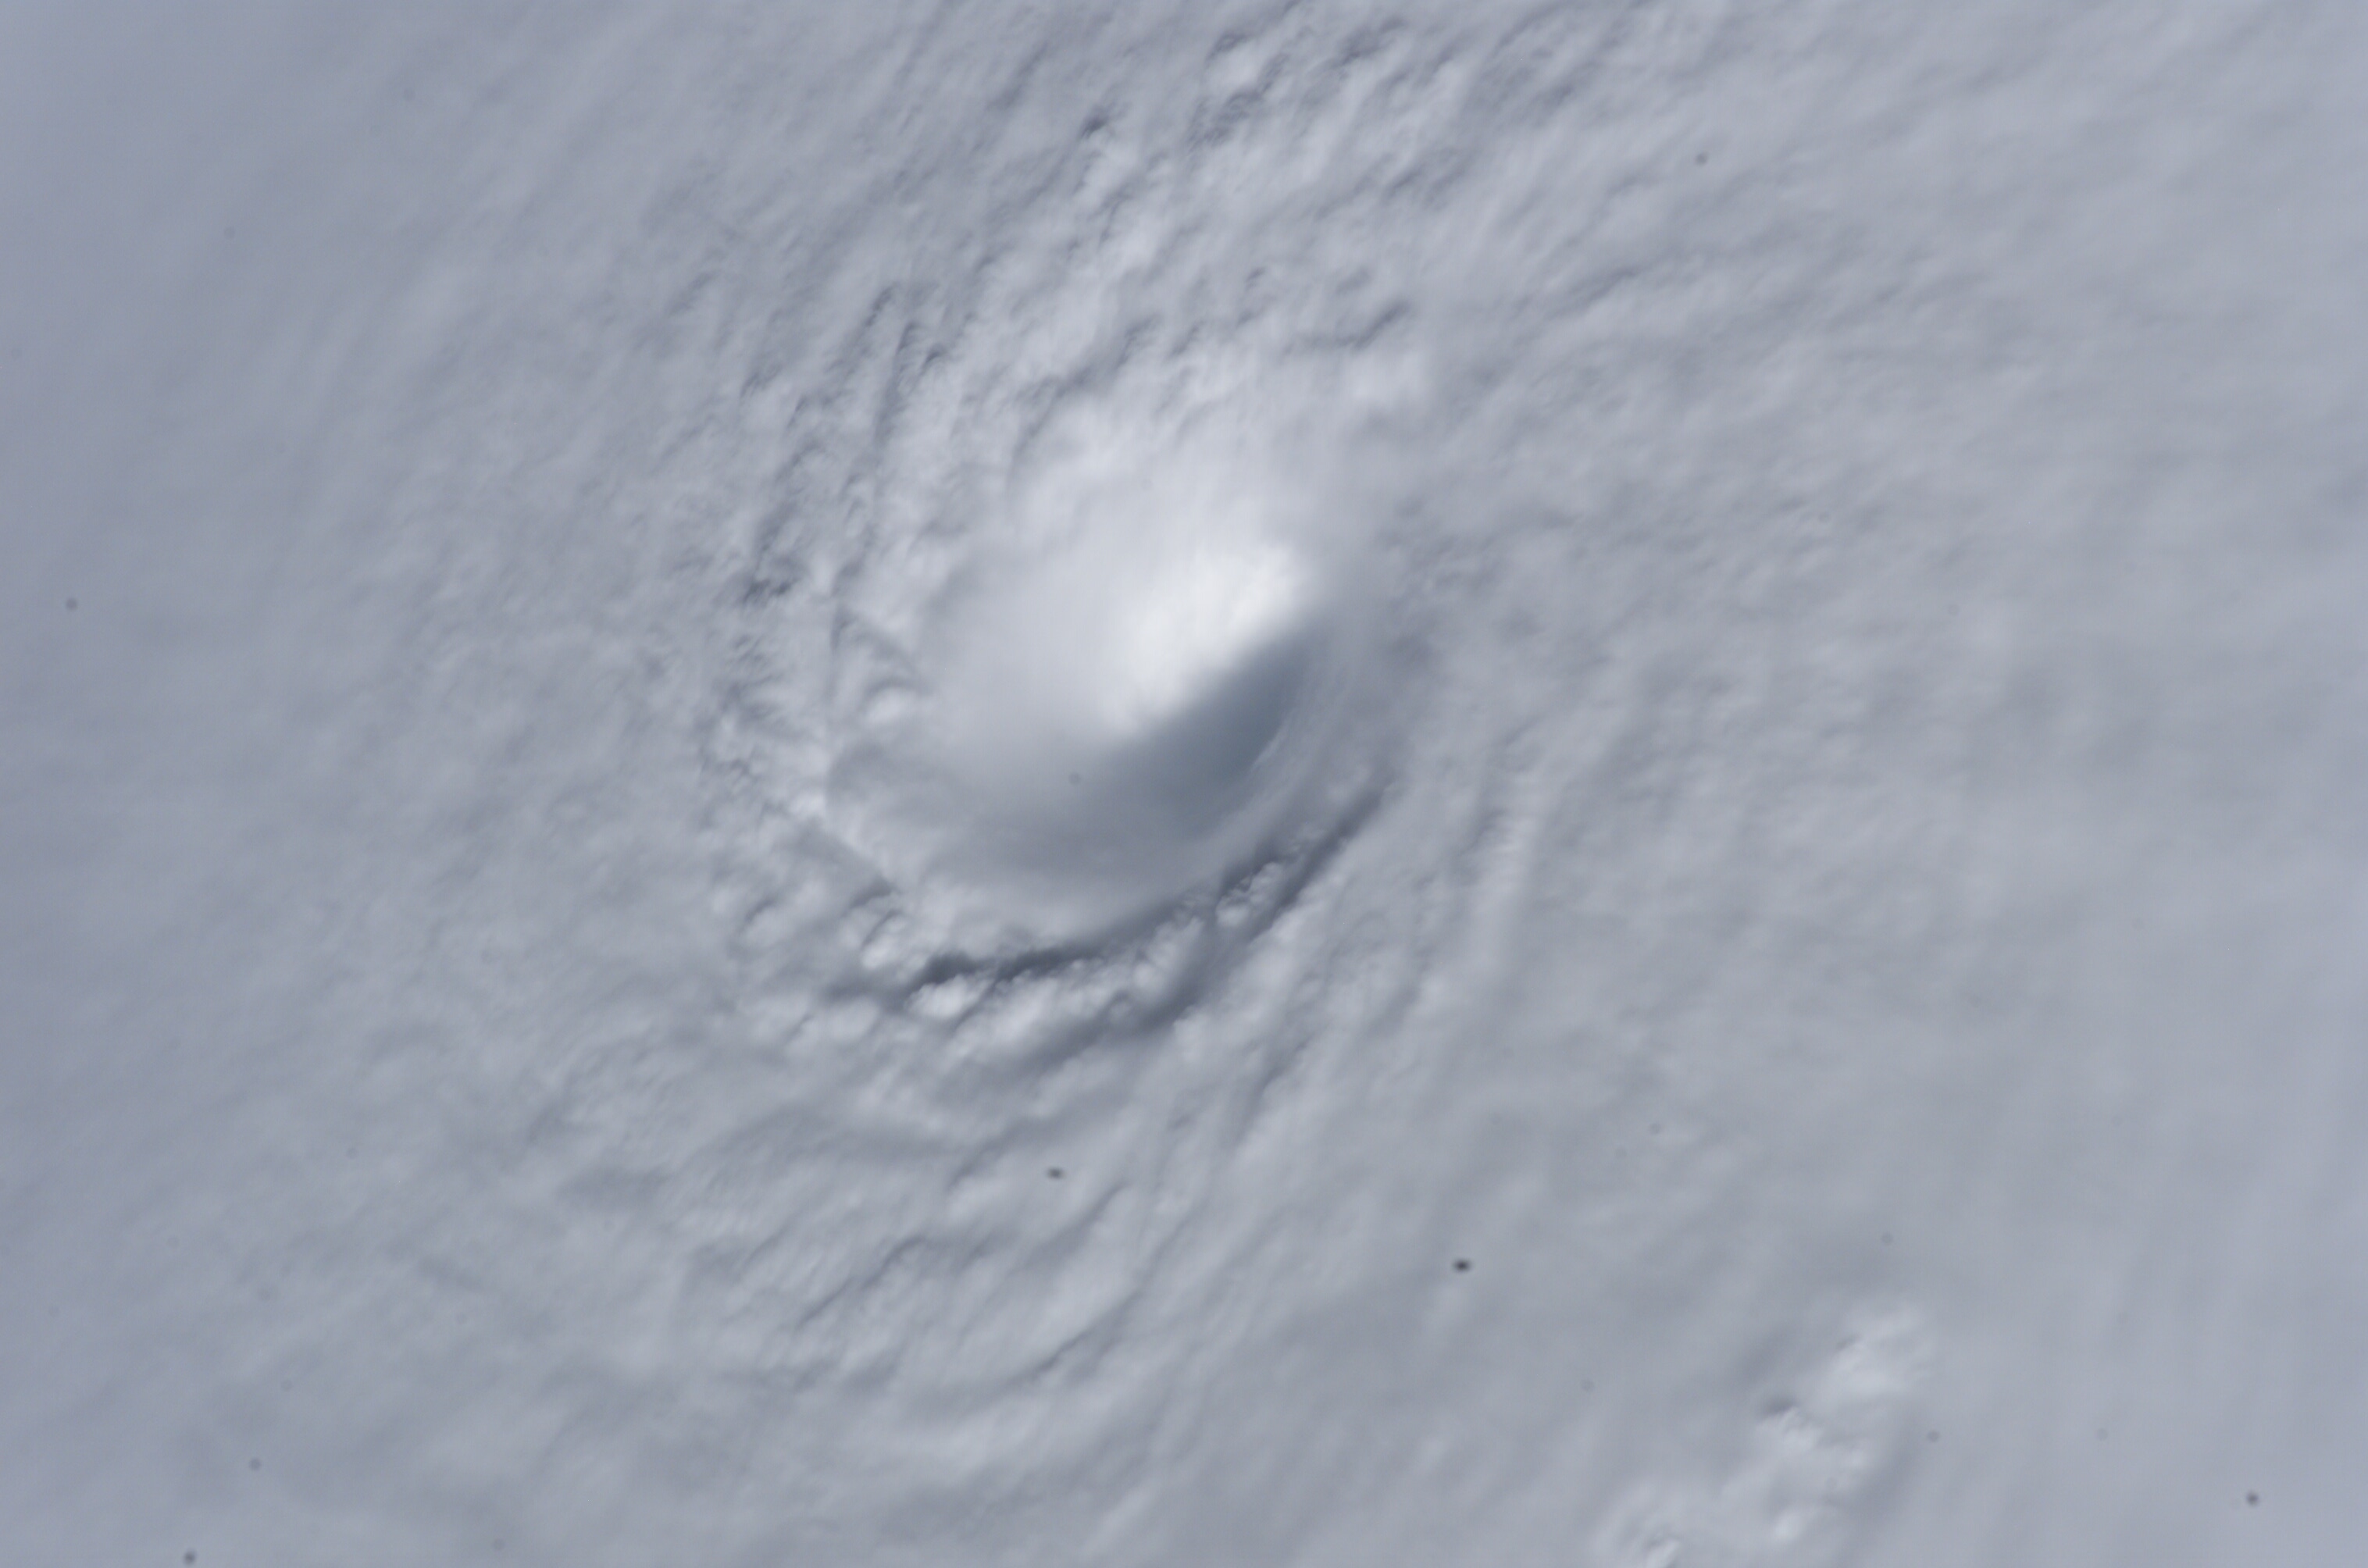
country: CARIBBEAN SEA
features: HURRICANE WILMA, EYEWALL
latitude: 17.2
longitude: -82.8
